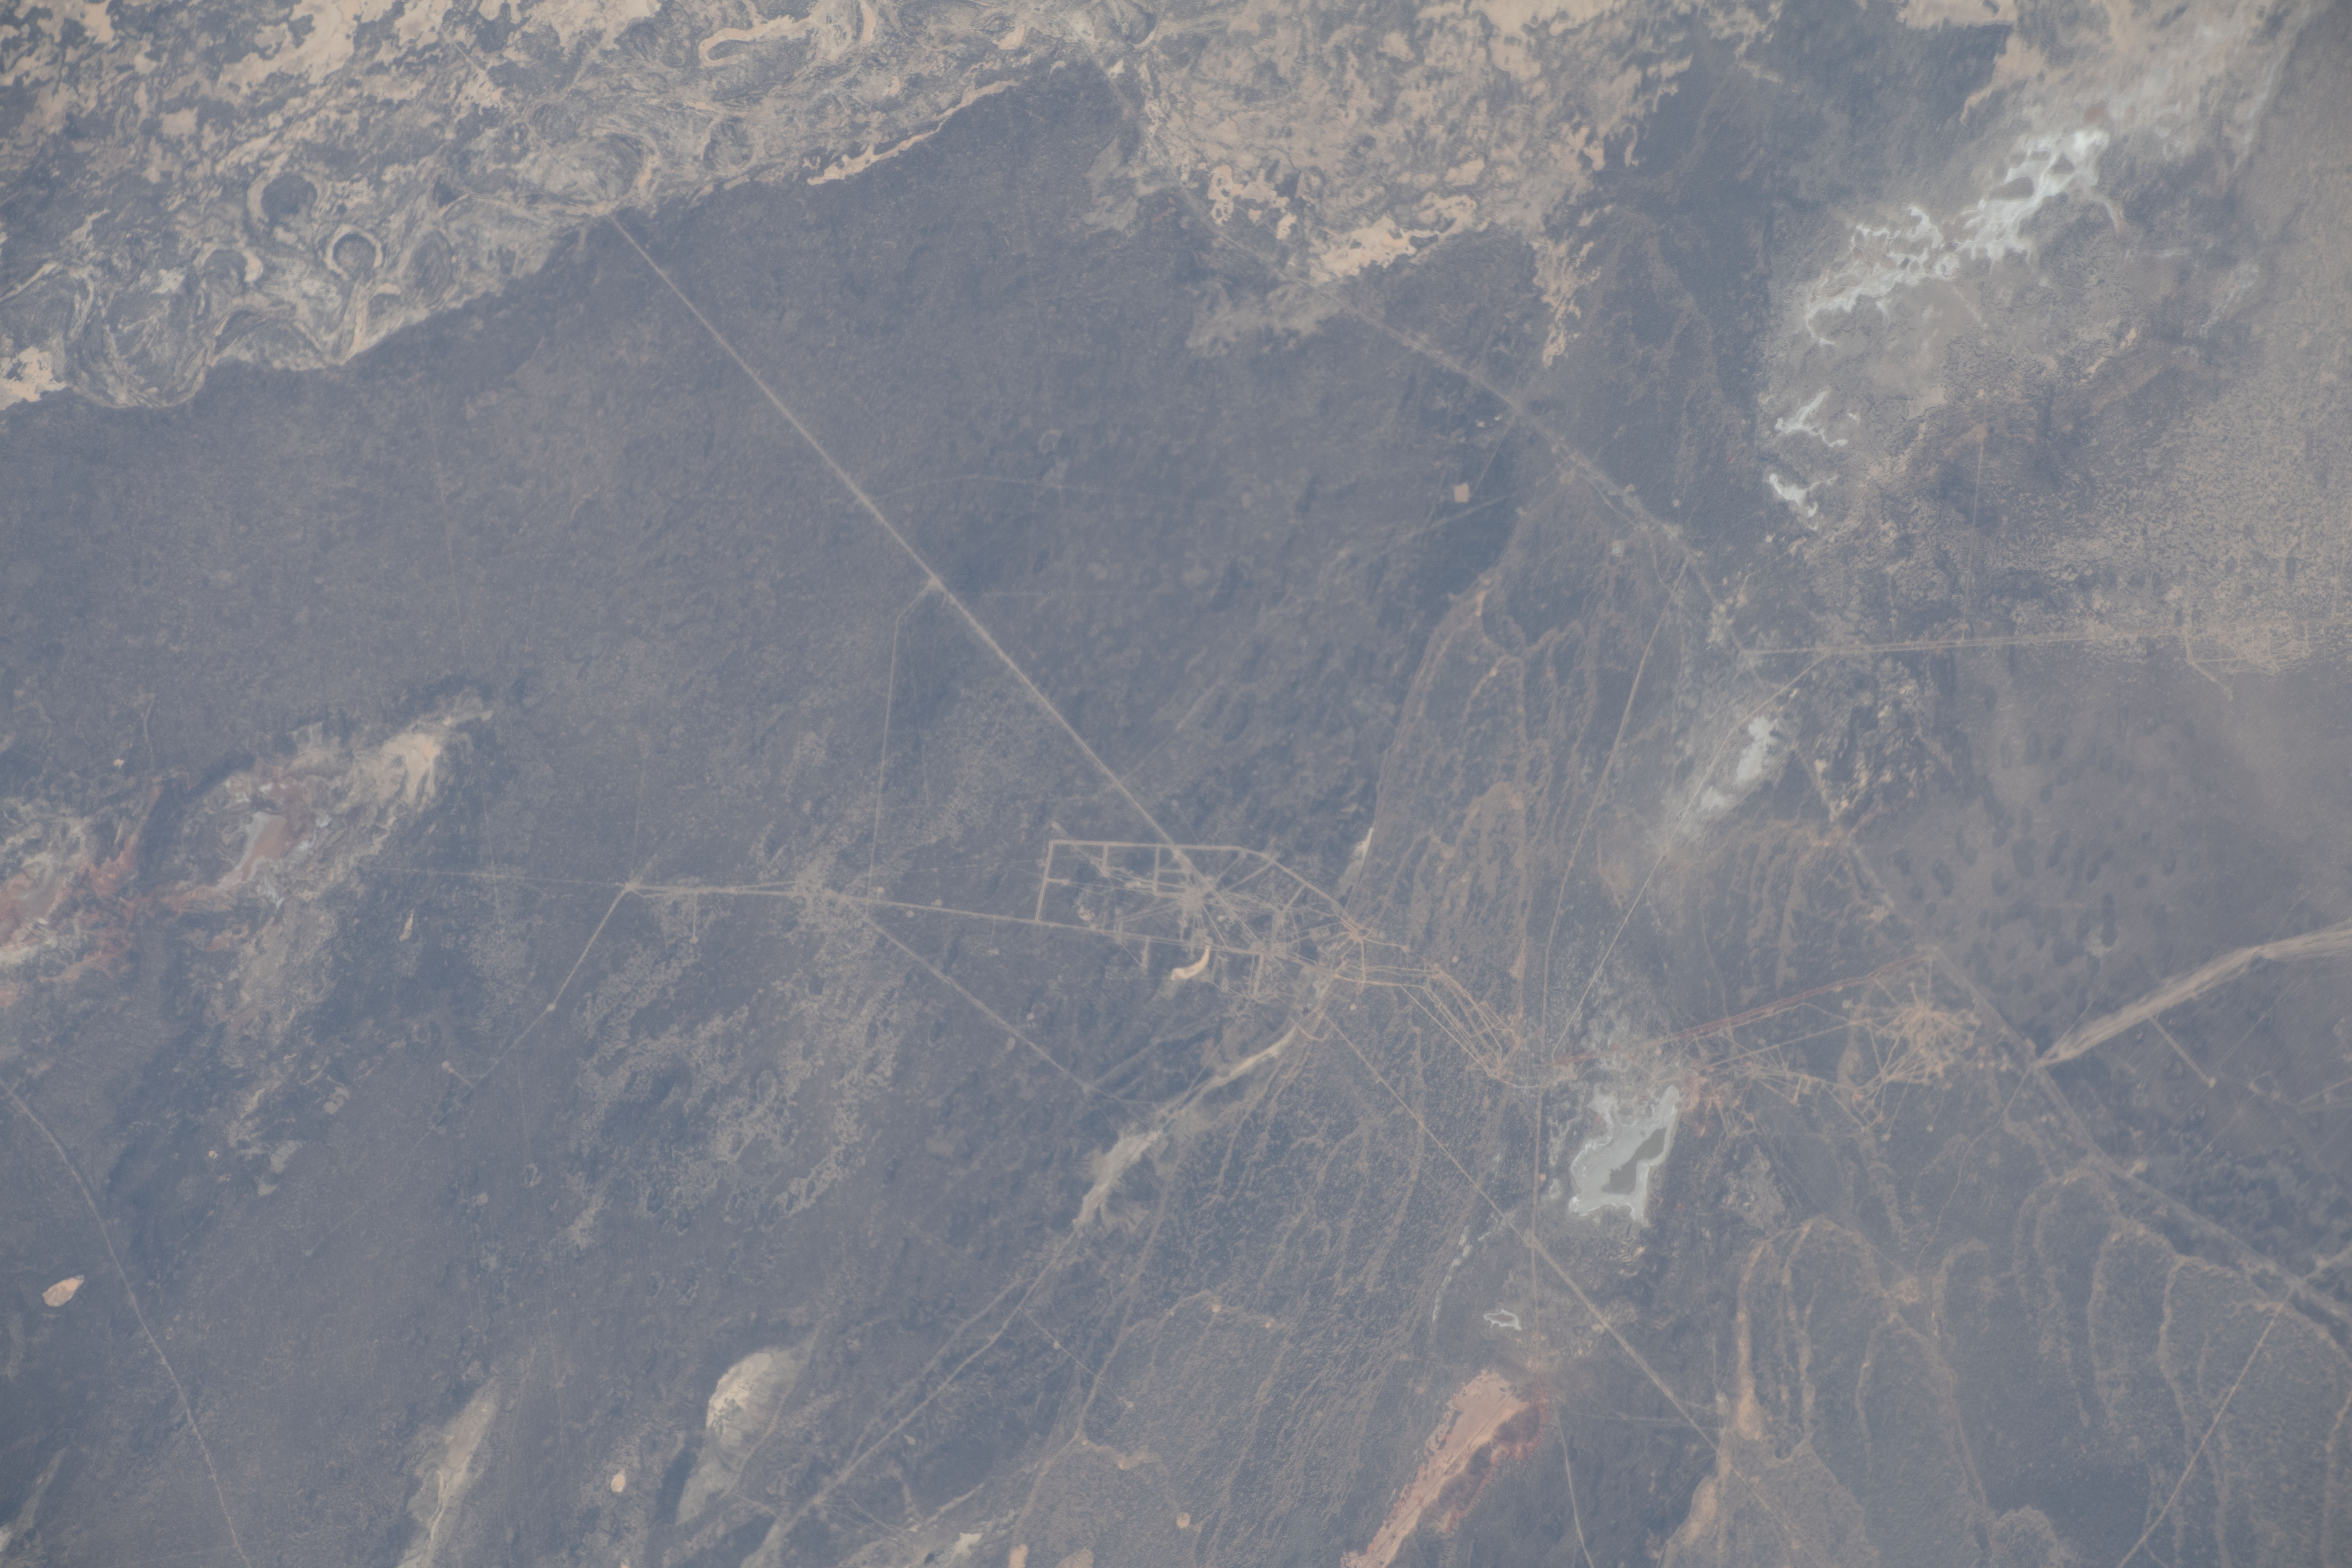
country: KAZAKHSTAN
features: CITY
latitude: 45.8
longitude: 65.5
